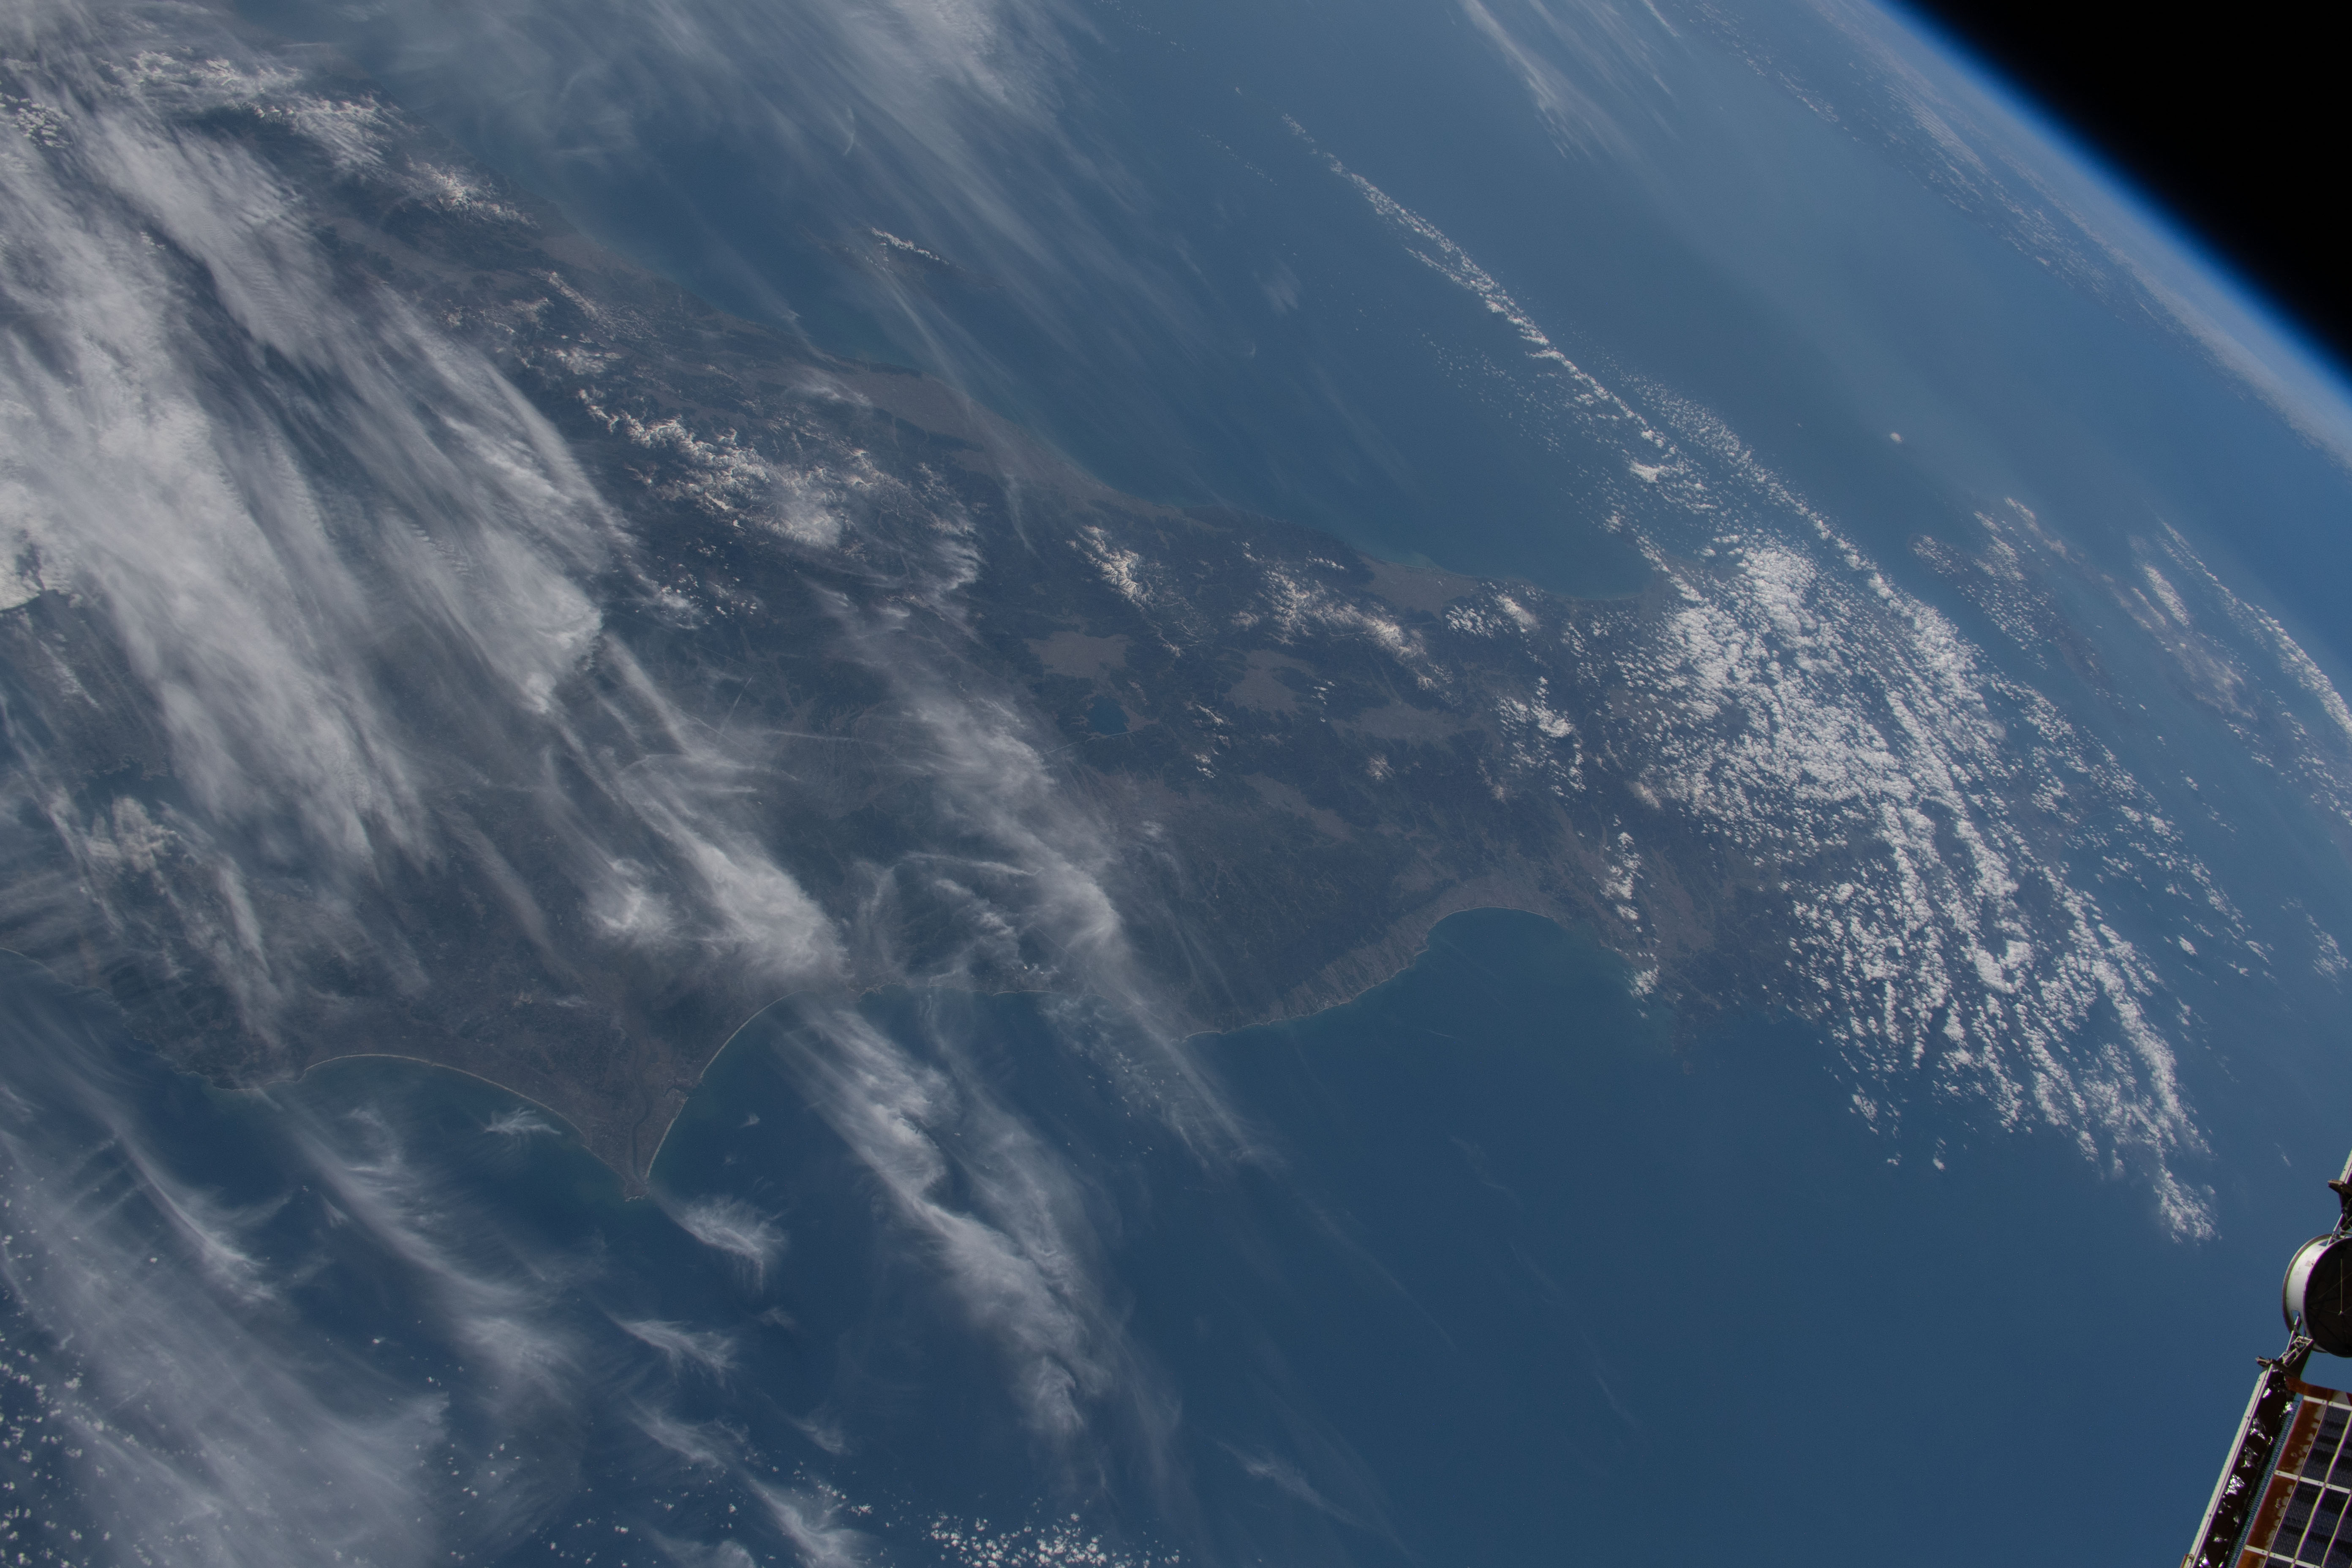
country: JAPAN
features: EARTH LIMB, ISS, SENDAI BAY, SEA OF JAPAN, PACIFIC OCEAN, OU MOUNTAIN RANGE, ECHIGO MOUNTAIN RANGE
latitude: 37.0
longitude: 141.0
